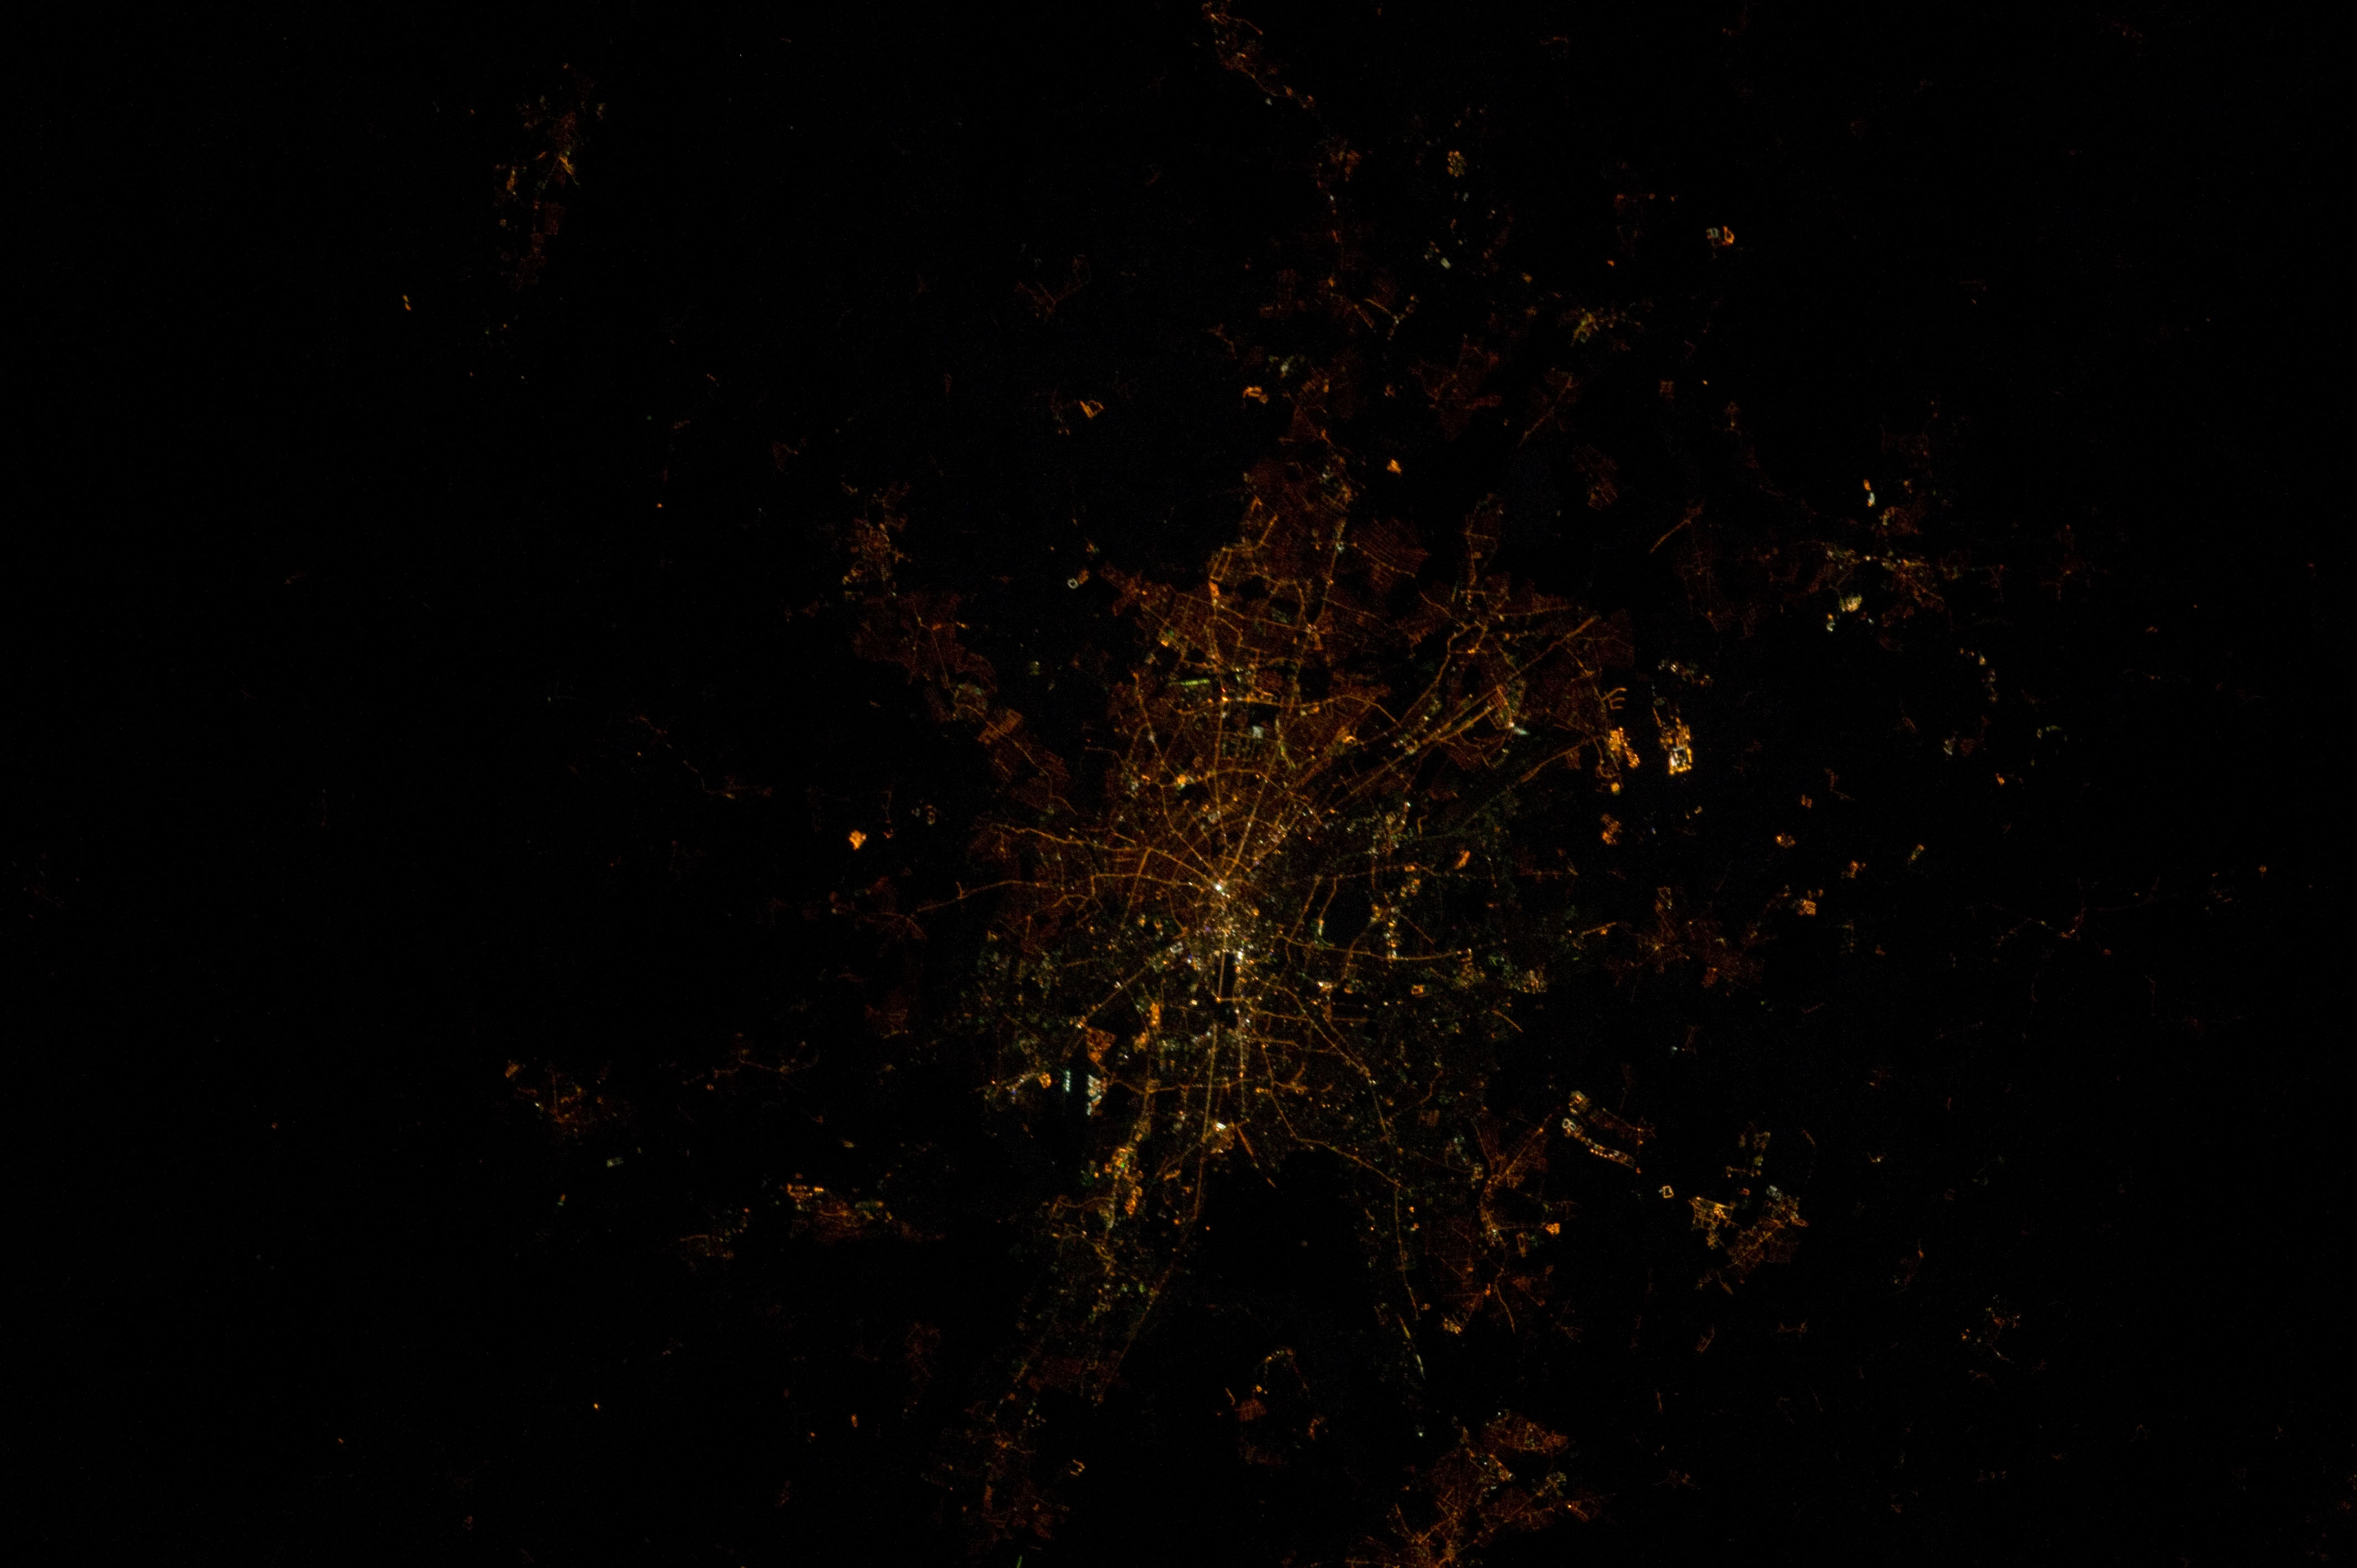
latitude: 52.5
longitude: 13.3
